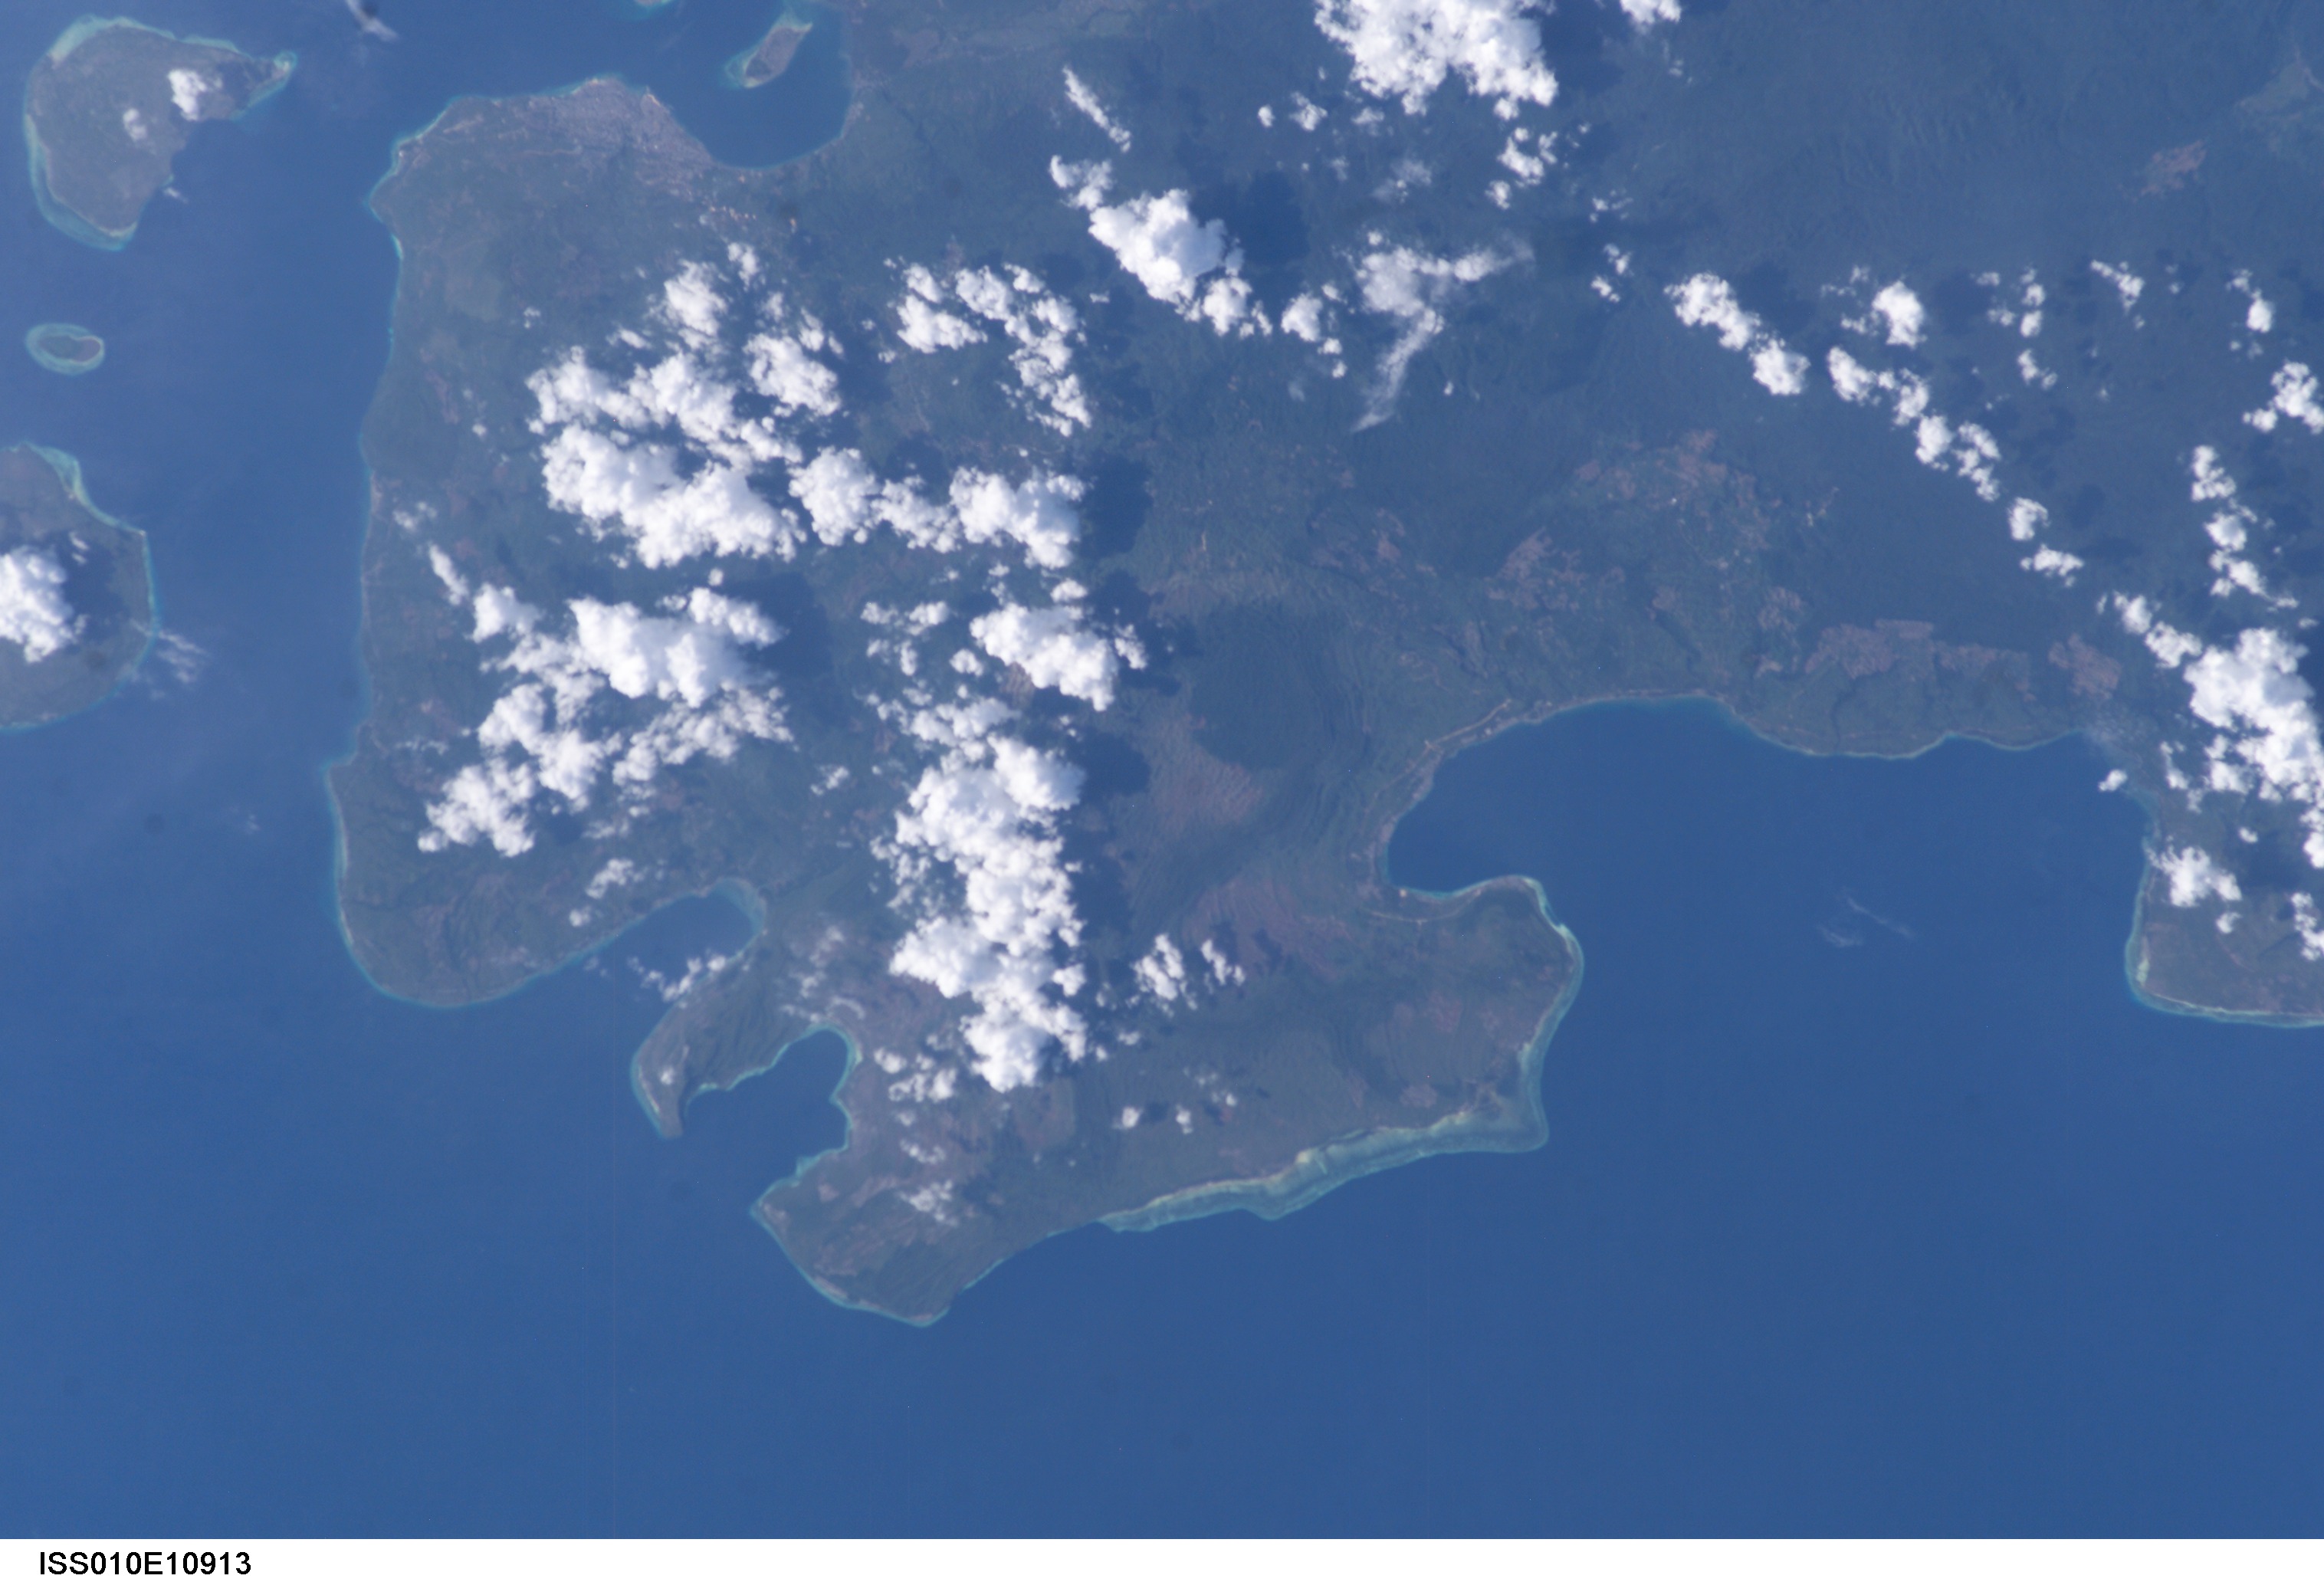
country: INDONESIA-C
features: PULAU BUTUNG, SOUTHERN END
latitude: -5.5
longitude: 123.0
